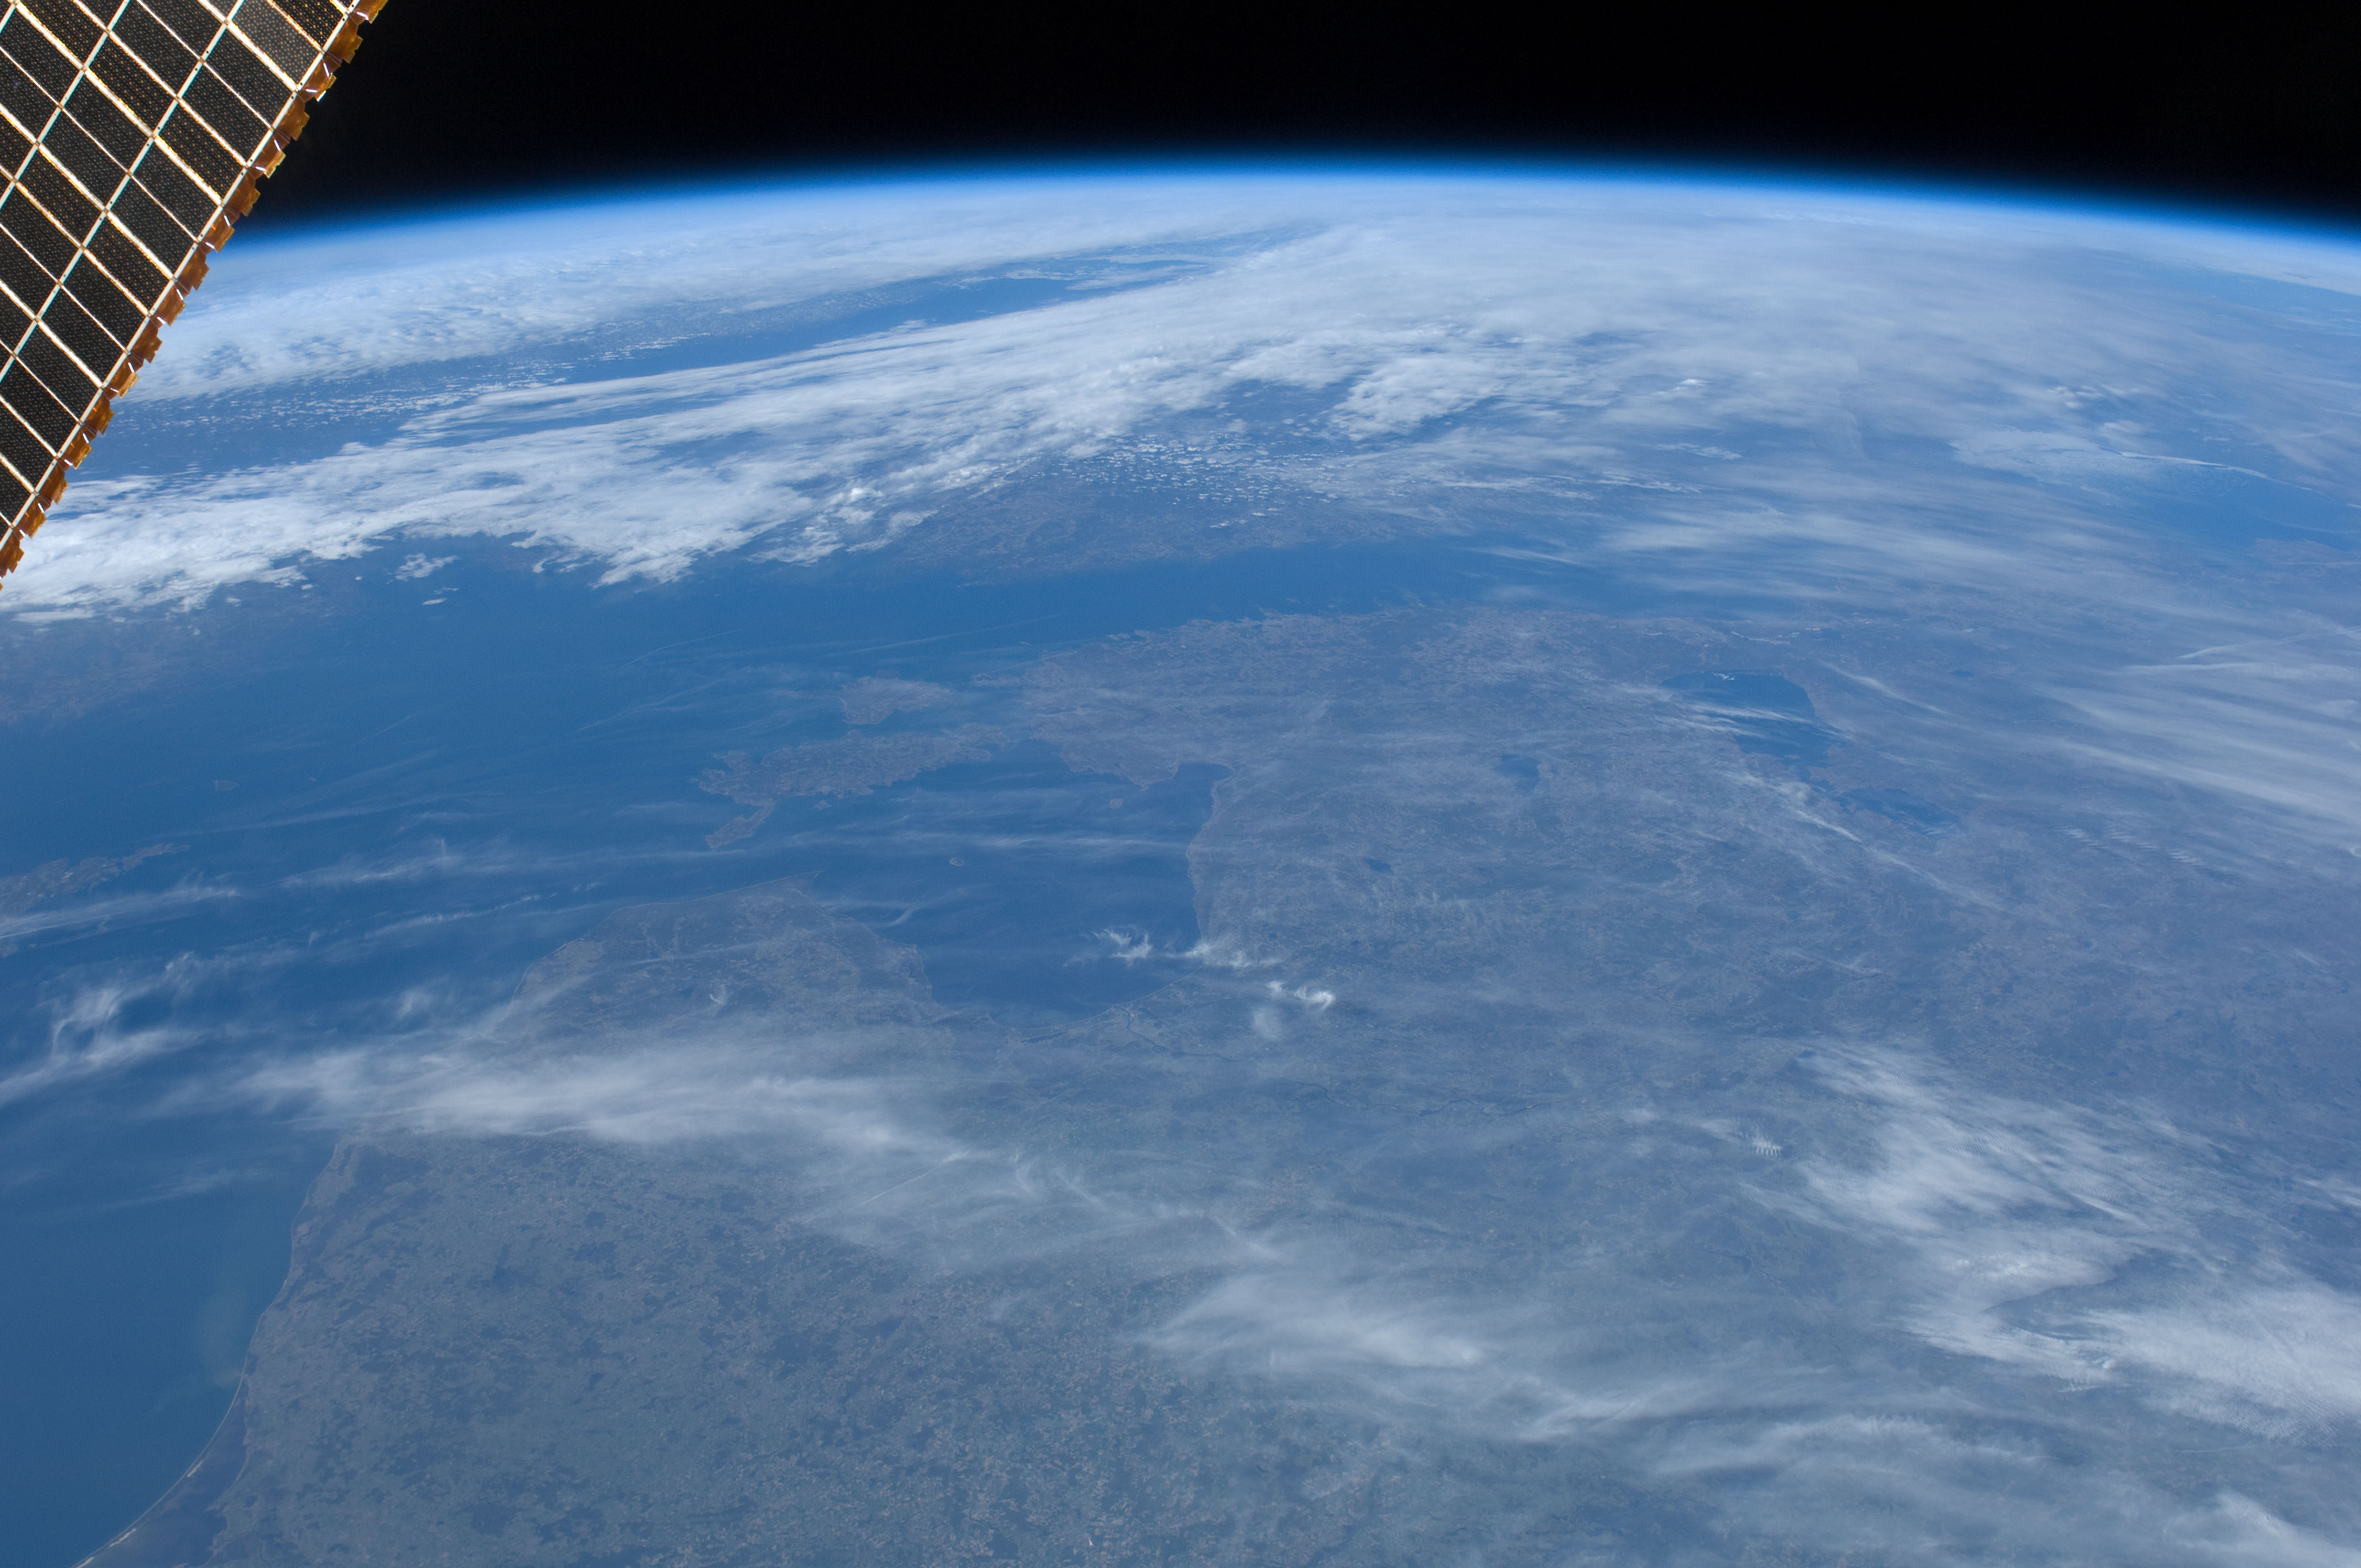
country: ESTONIA
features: PAN- BALTIC S., ISS, FINLAND, SAAREMAA I., G. OF RIGA
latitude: 58.0
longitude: 24.5
